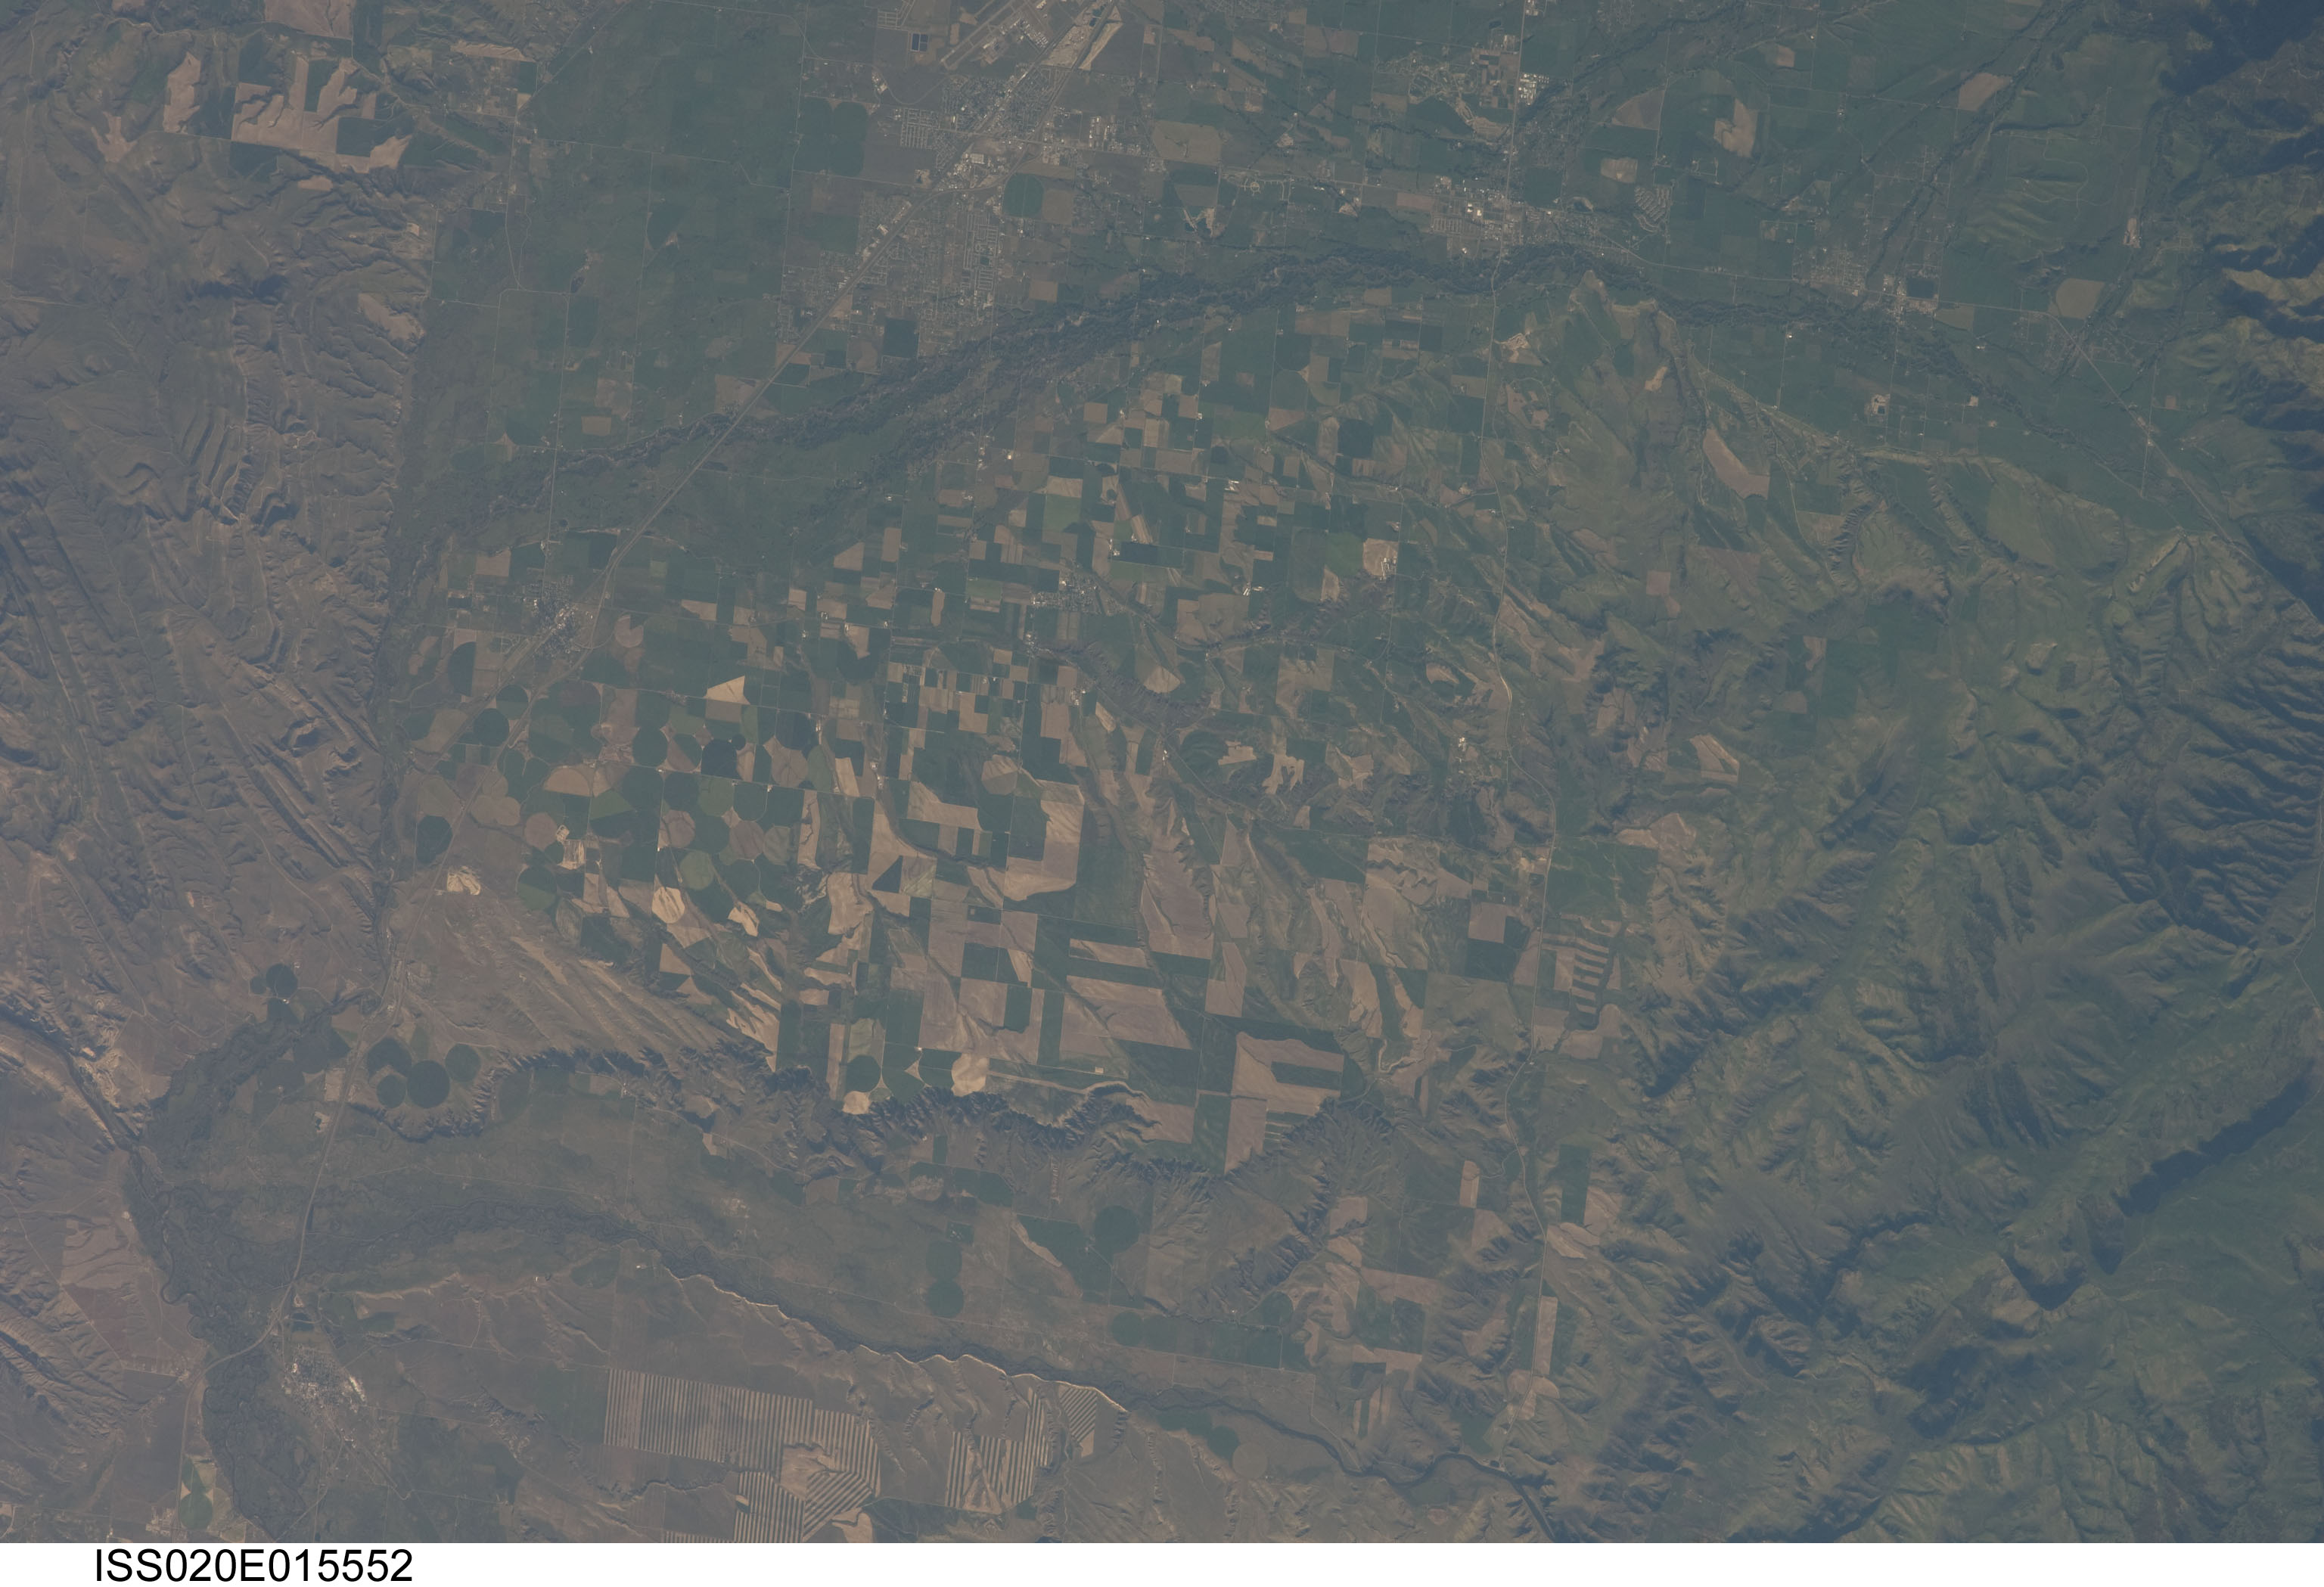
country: USA-MONTANA
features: GALLATIN RIVER,BELGRADE MT,THREE FORKS MT,MADISON RIVER,MISSOURI RIVER,JEFFERSON RIVER,BOZEMAN YELLOWSTONE INTERNATIONAL AIRPORT (KBZN),GALLATIN FIELD
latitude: 45.7
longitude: -111.4
